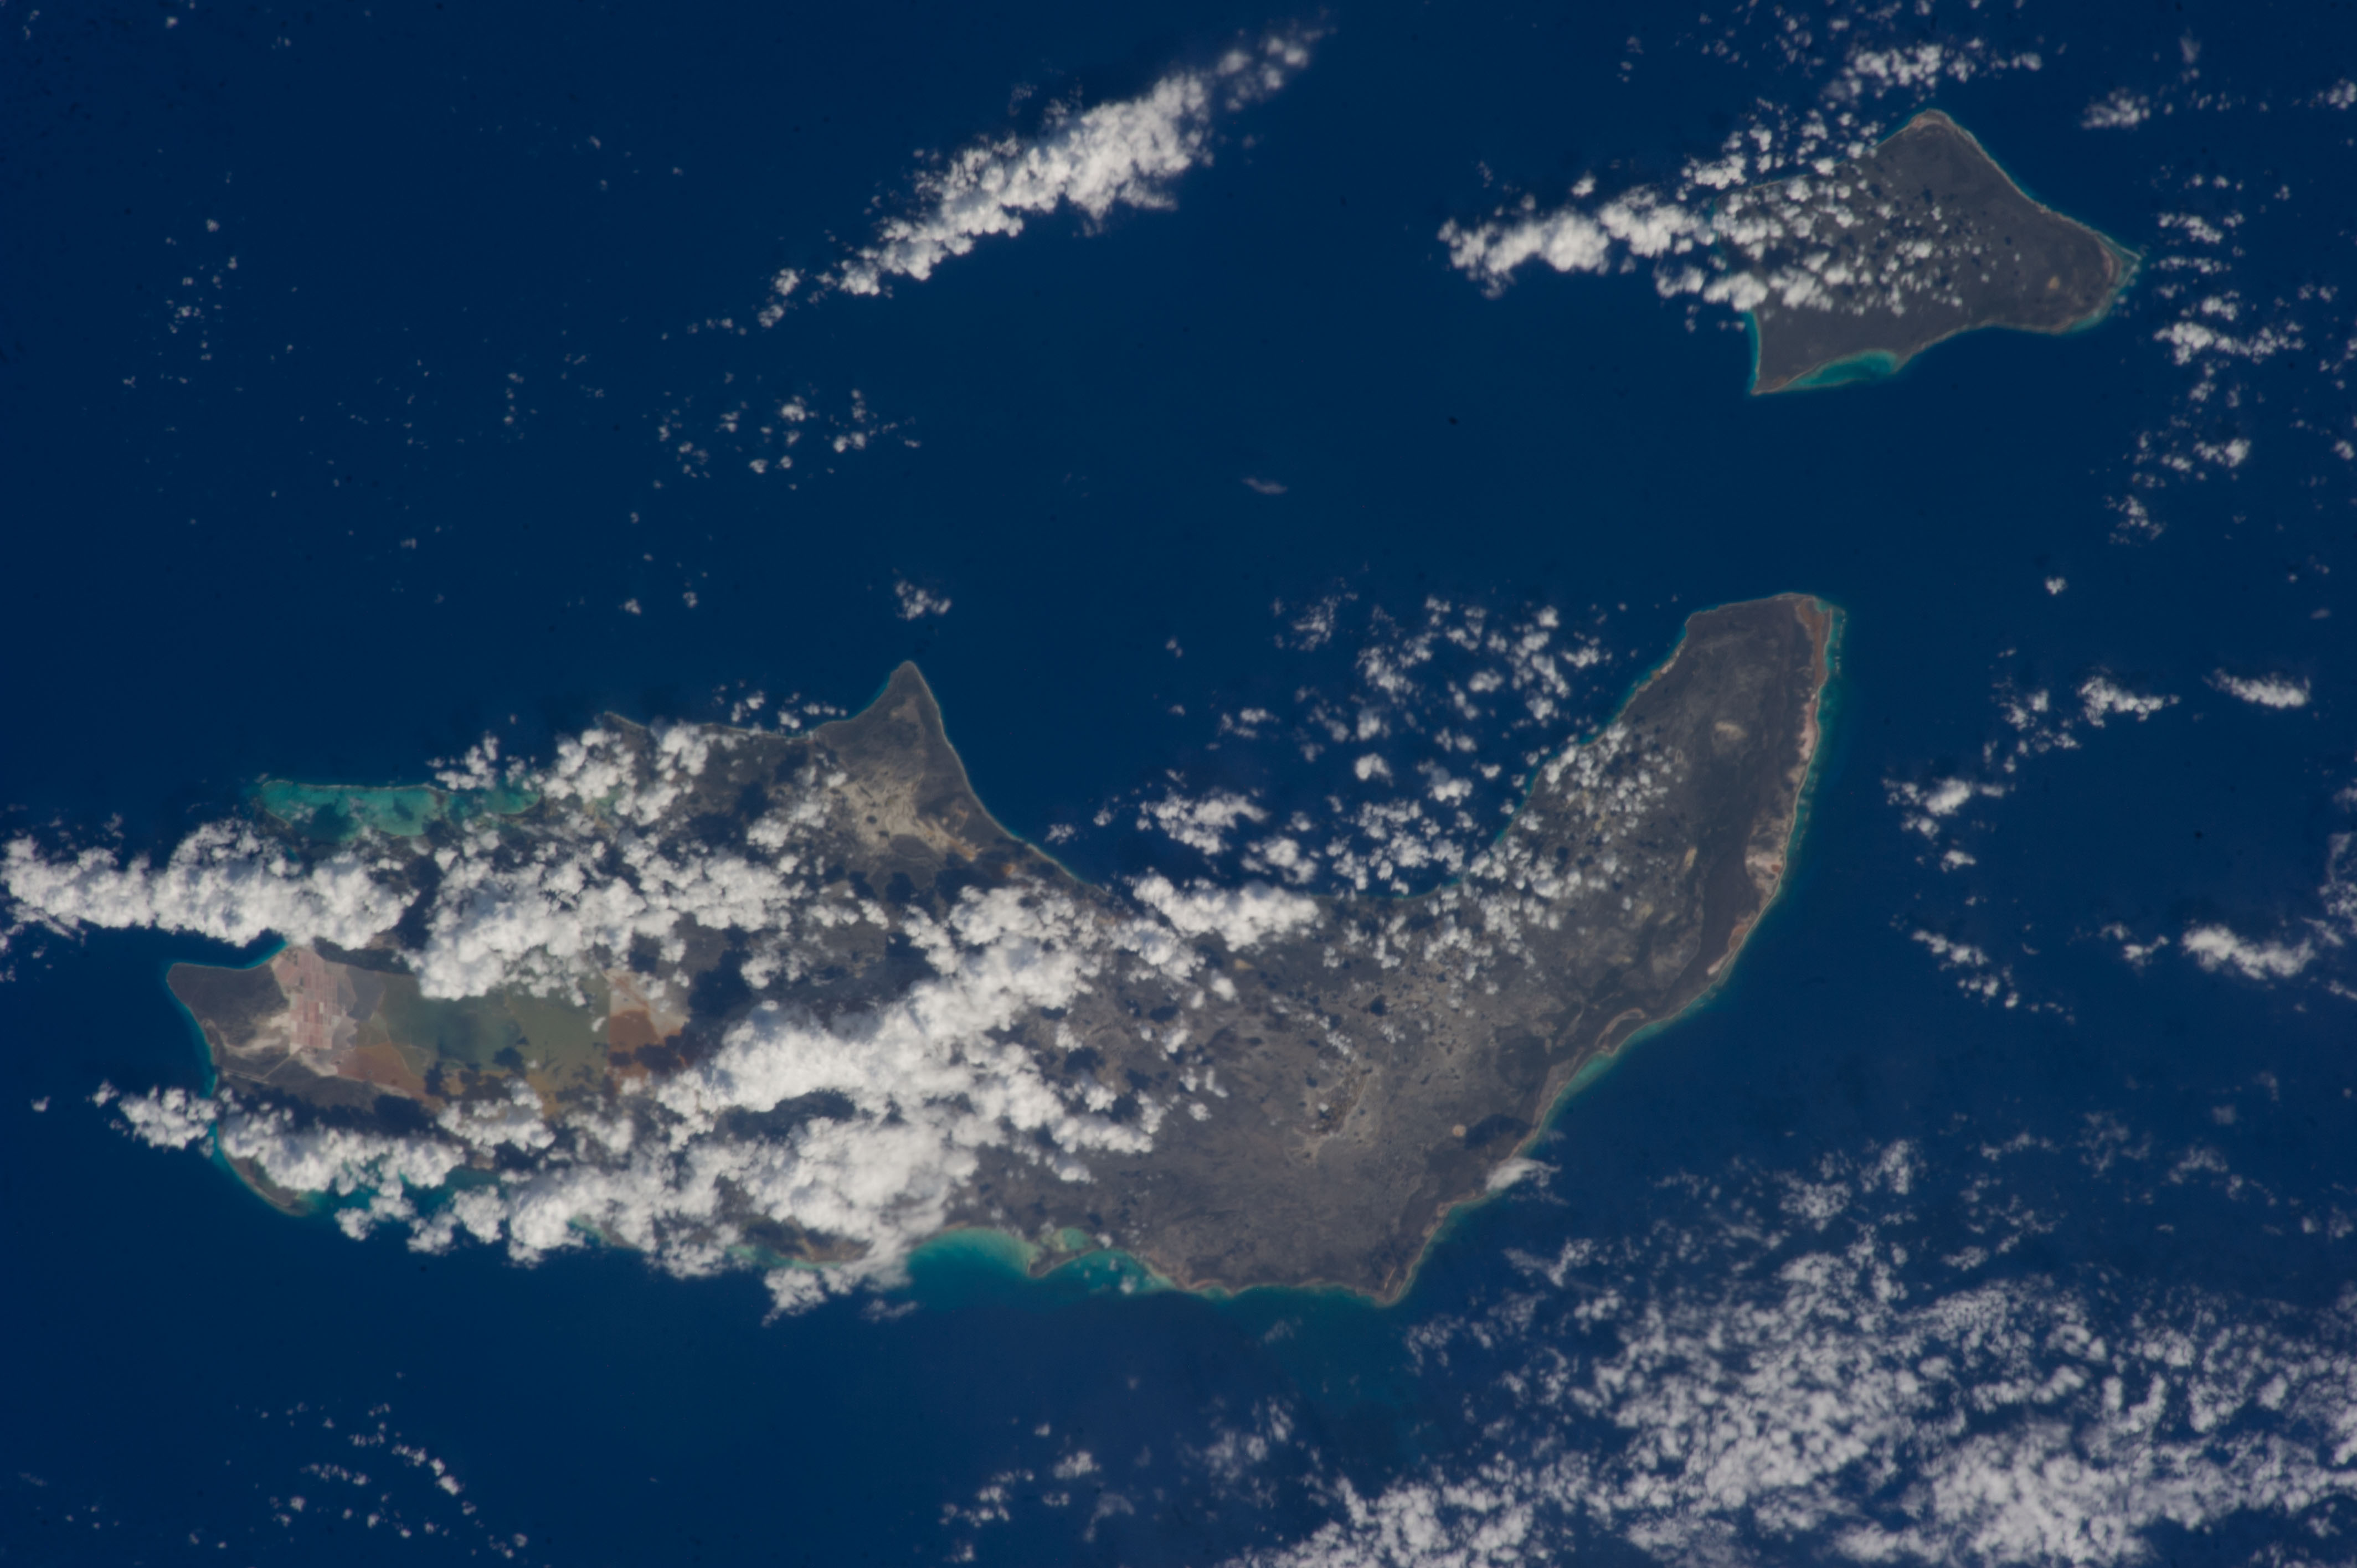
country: BAHAMAS
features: THE BAHAMAS, INAGUA ISLANDS, JACK BAY, LAKE ROSA, NORTH ATLANTIC OCEAN
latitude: 21.2
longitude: -73.2
